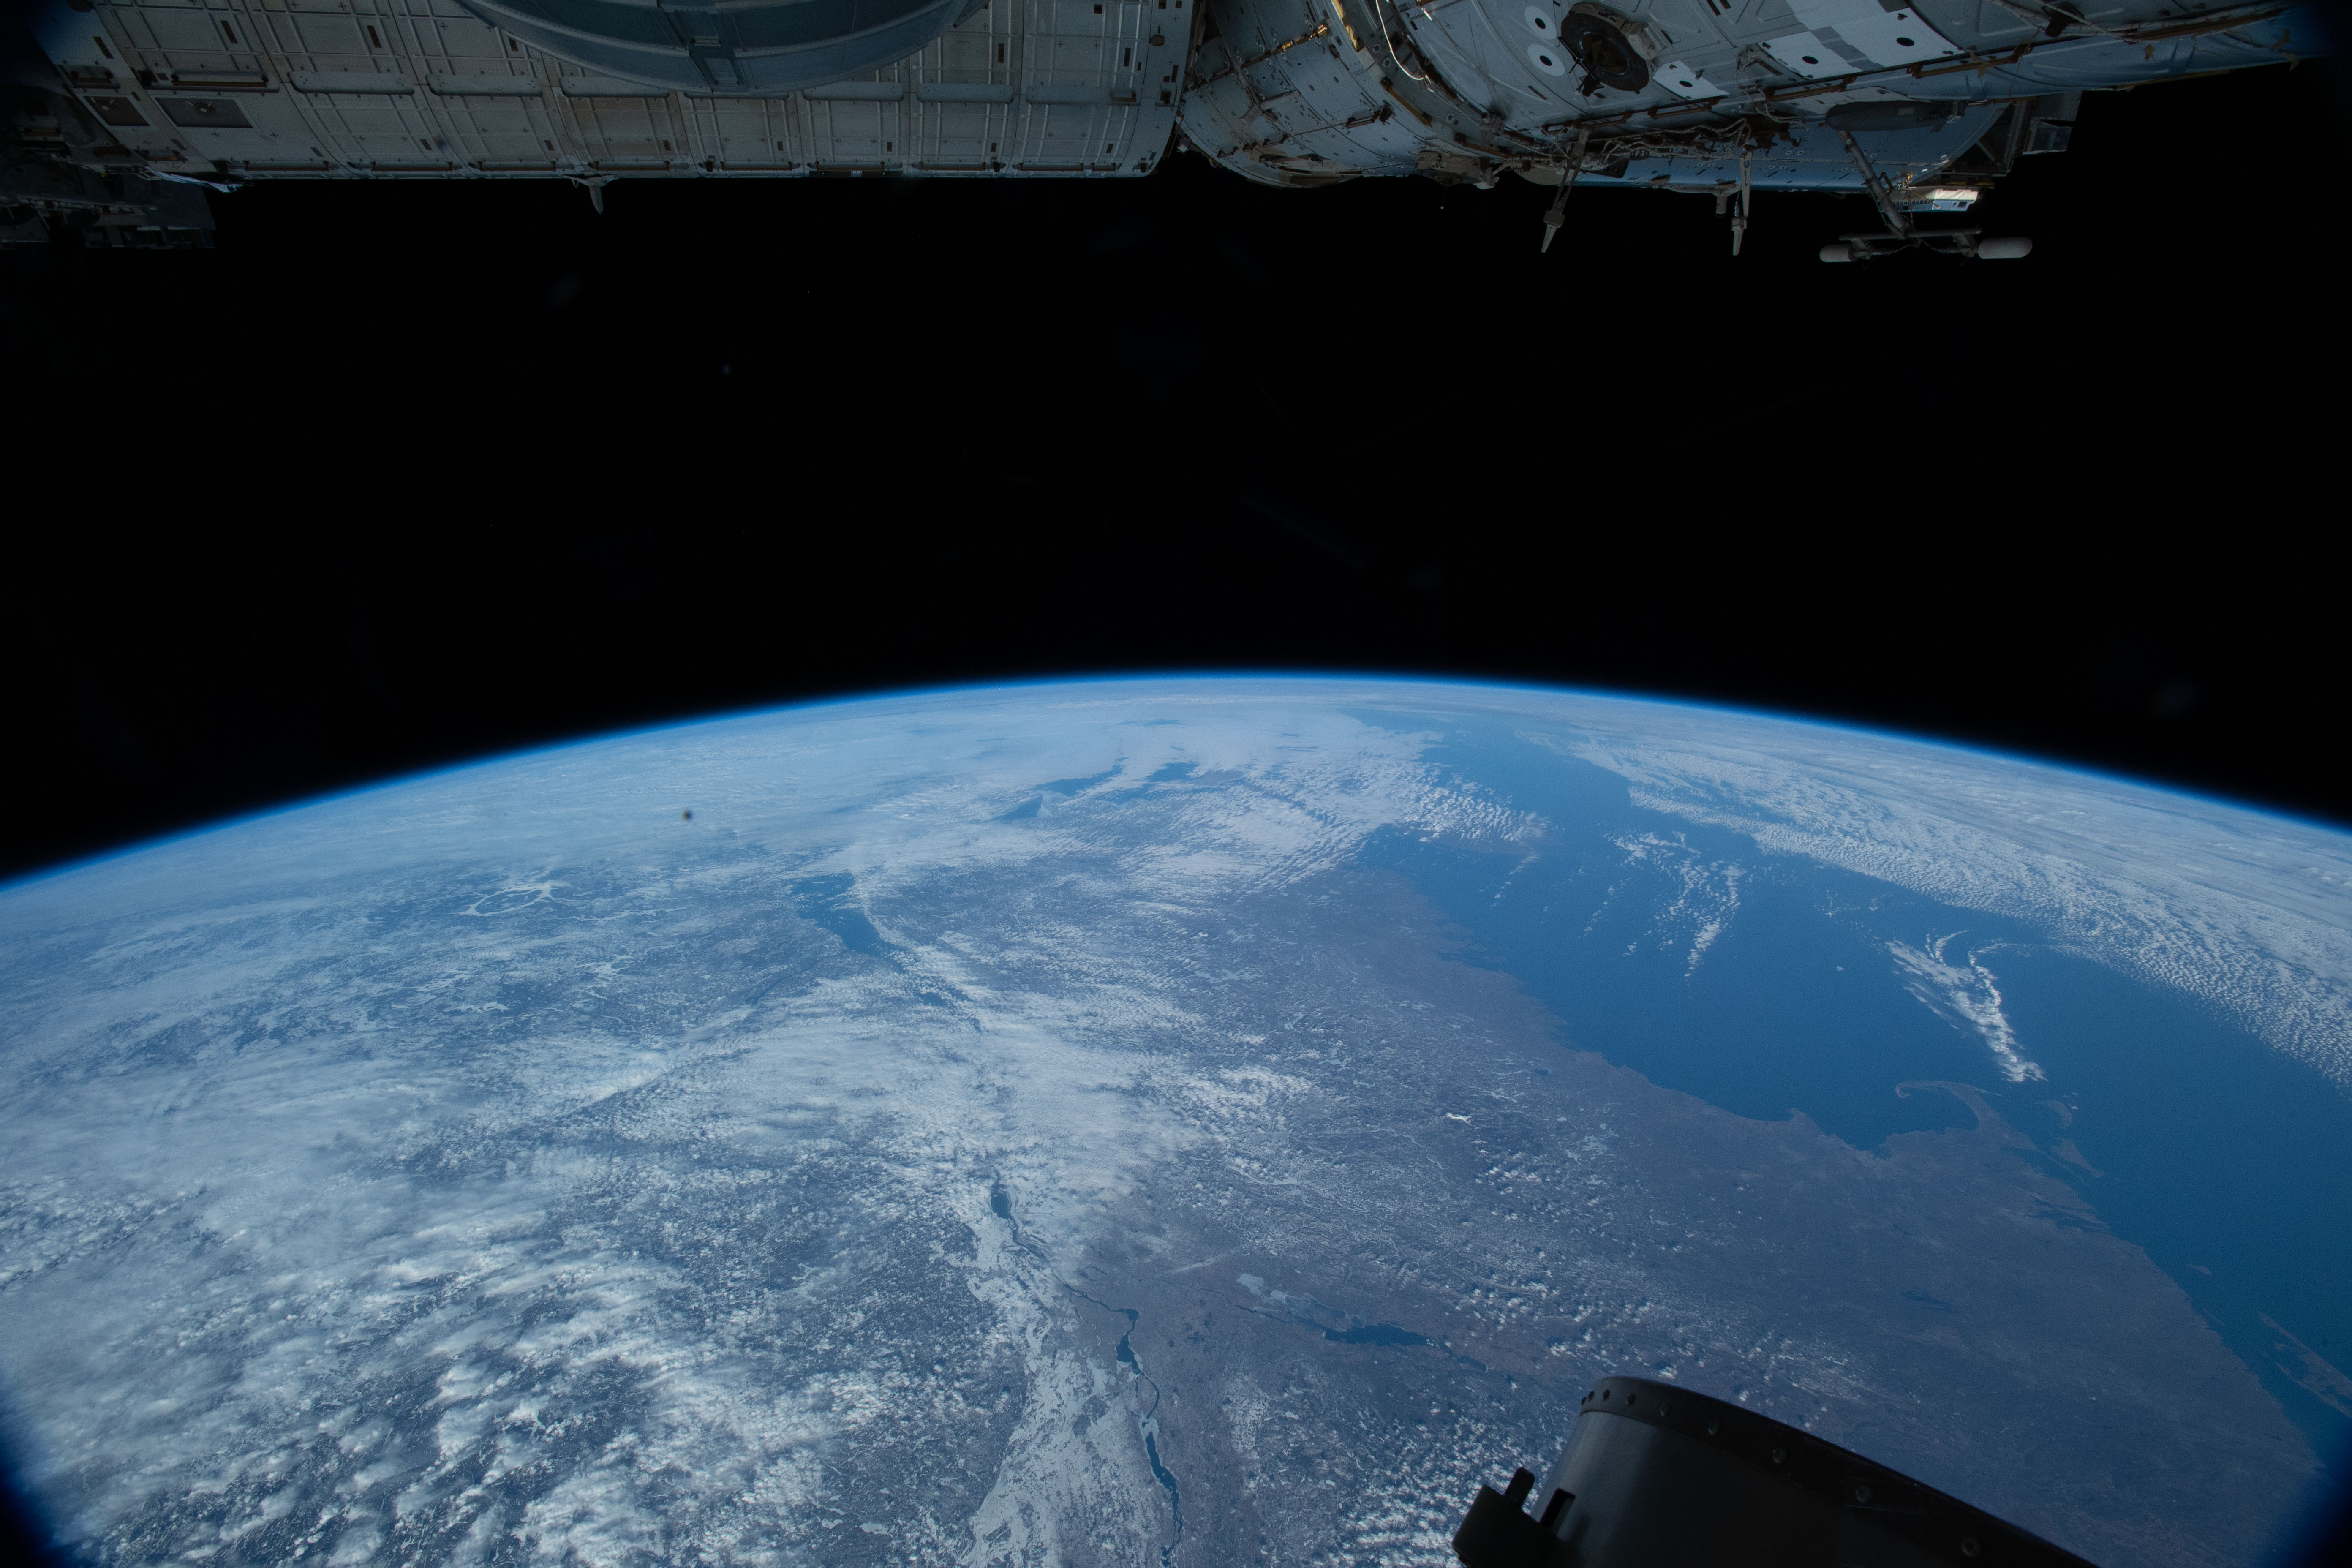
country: CANADA-Q
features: BUZZARDS BAY, FALMOUTH, ISS, LIMB
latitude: 45.5
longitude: -72.5
